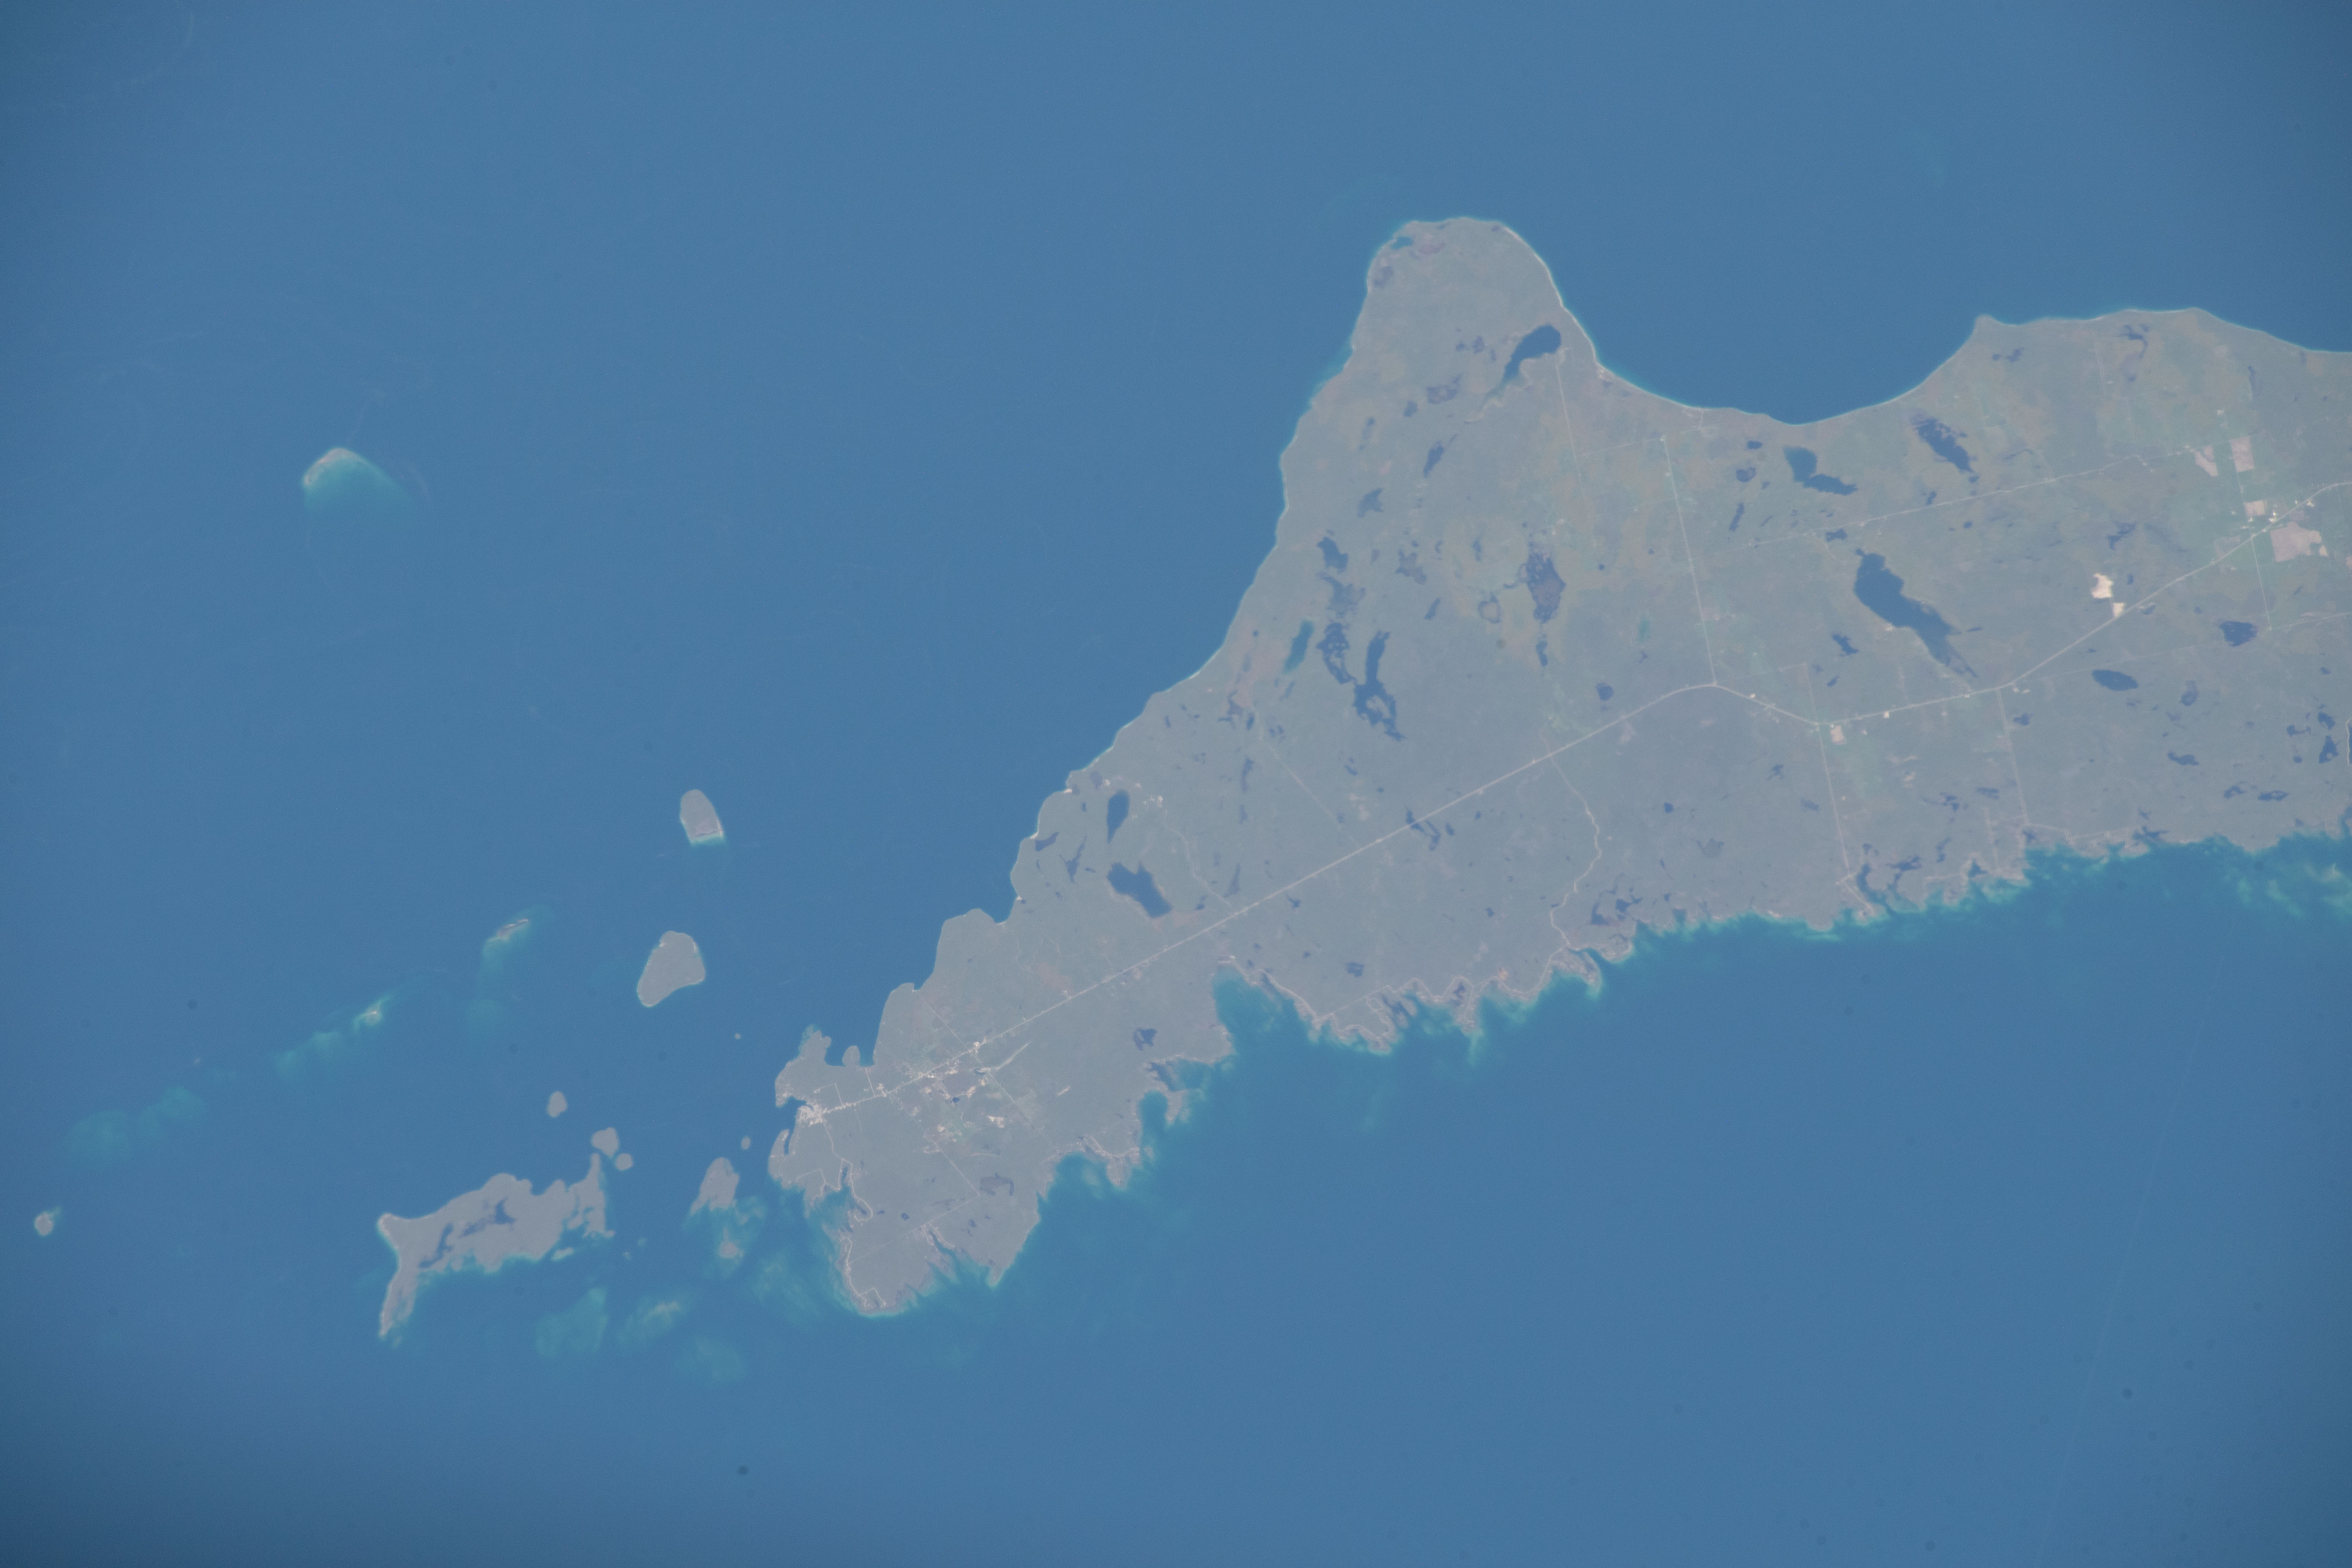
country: CANADA-O
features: MILLER LAKE, BRUCE PENINSULA NATIONAL PARK, DYERS BAY, CAPE CROKER, GEORGIAN BAY, TOBERMORY
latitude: 45.2
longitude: -81.5
